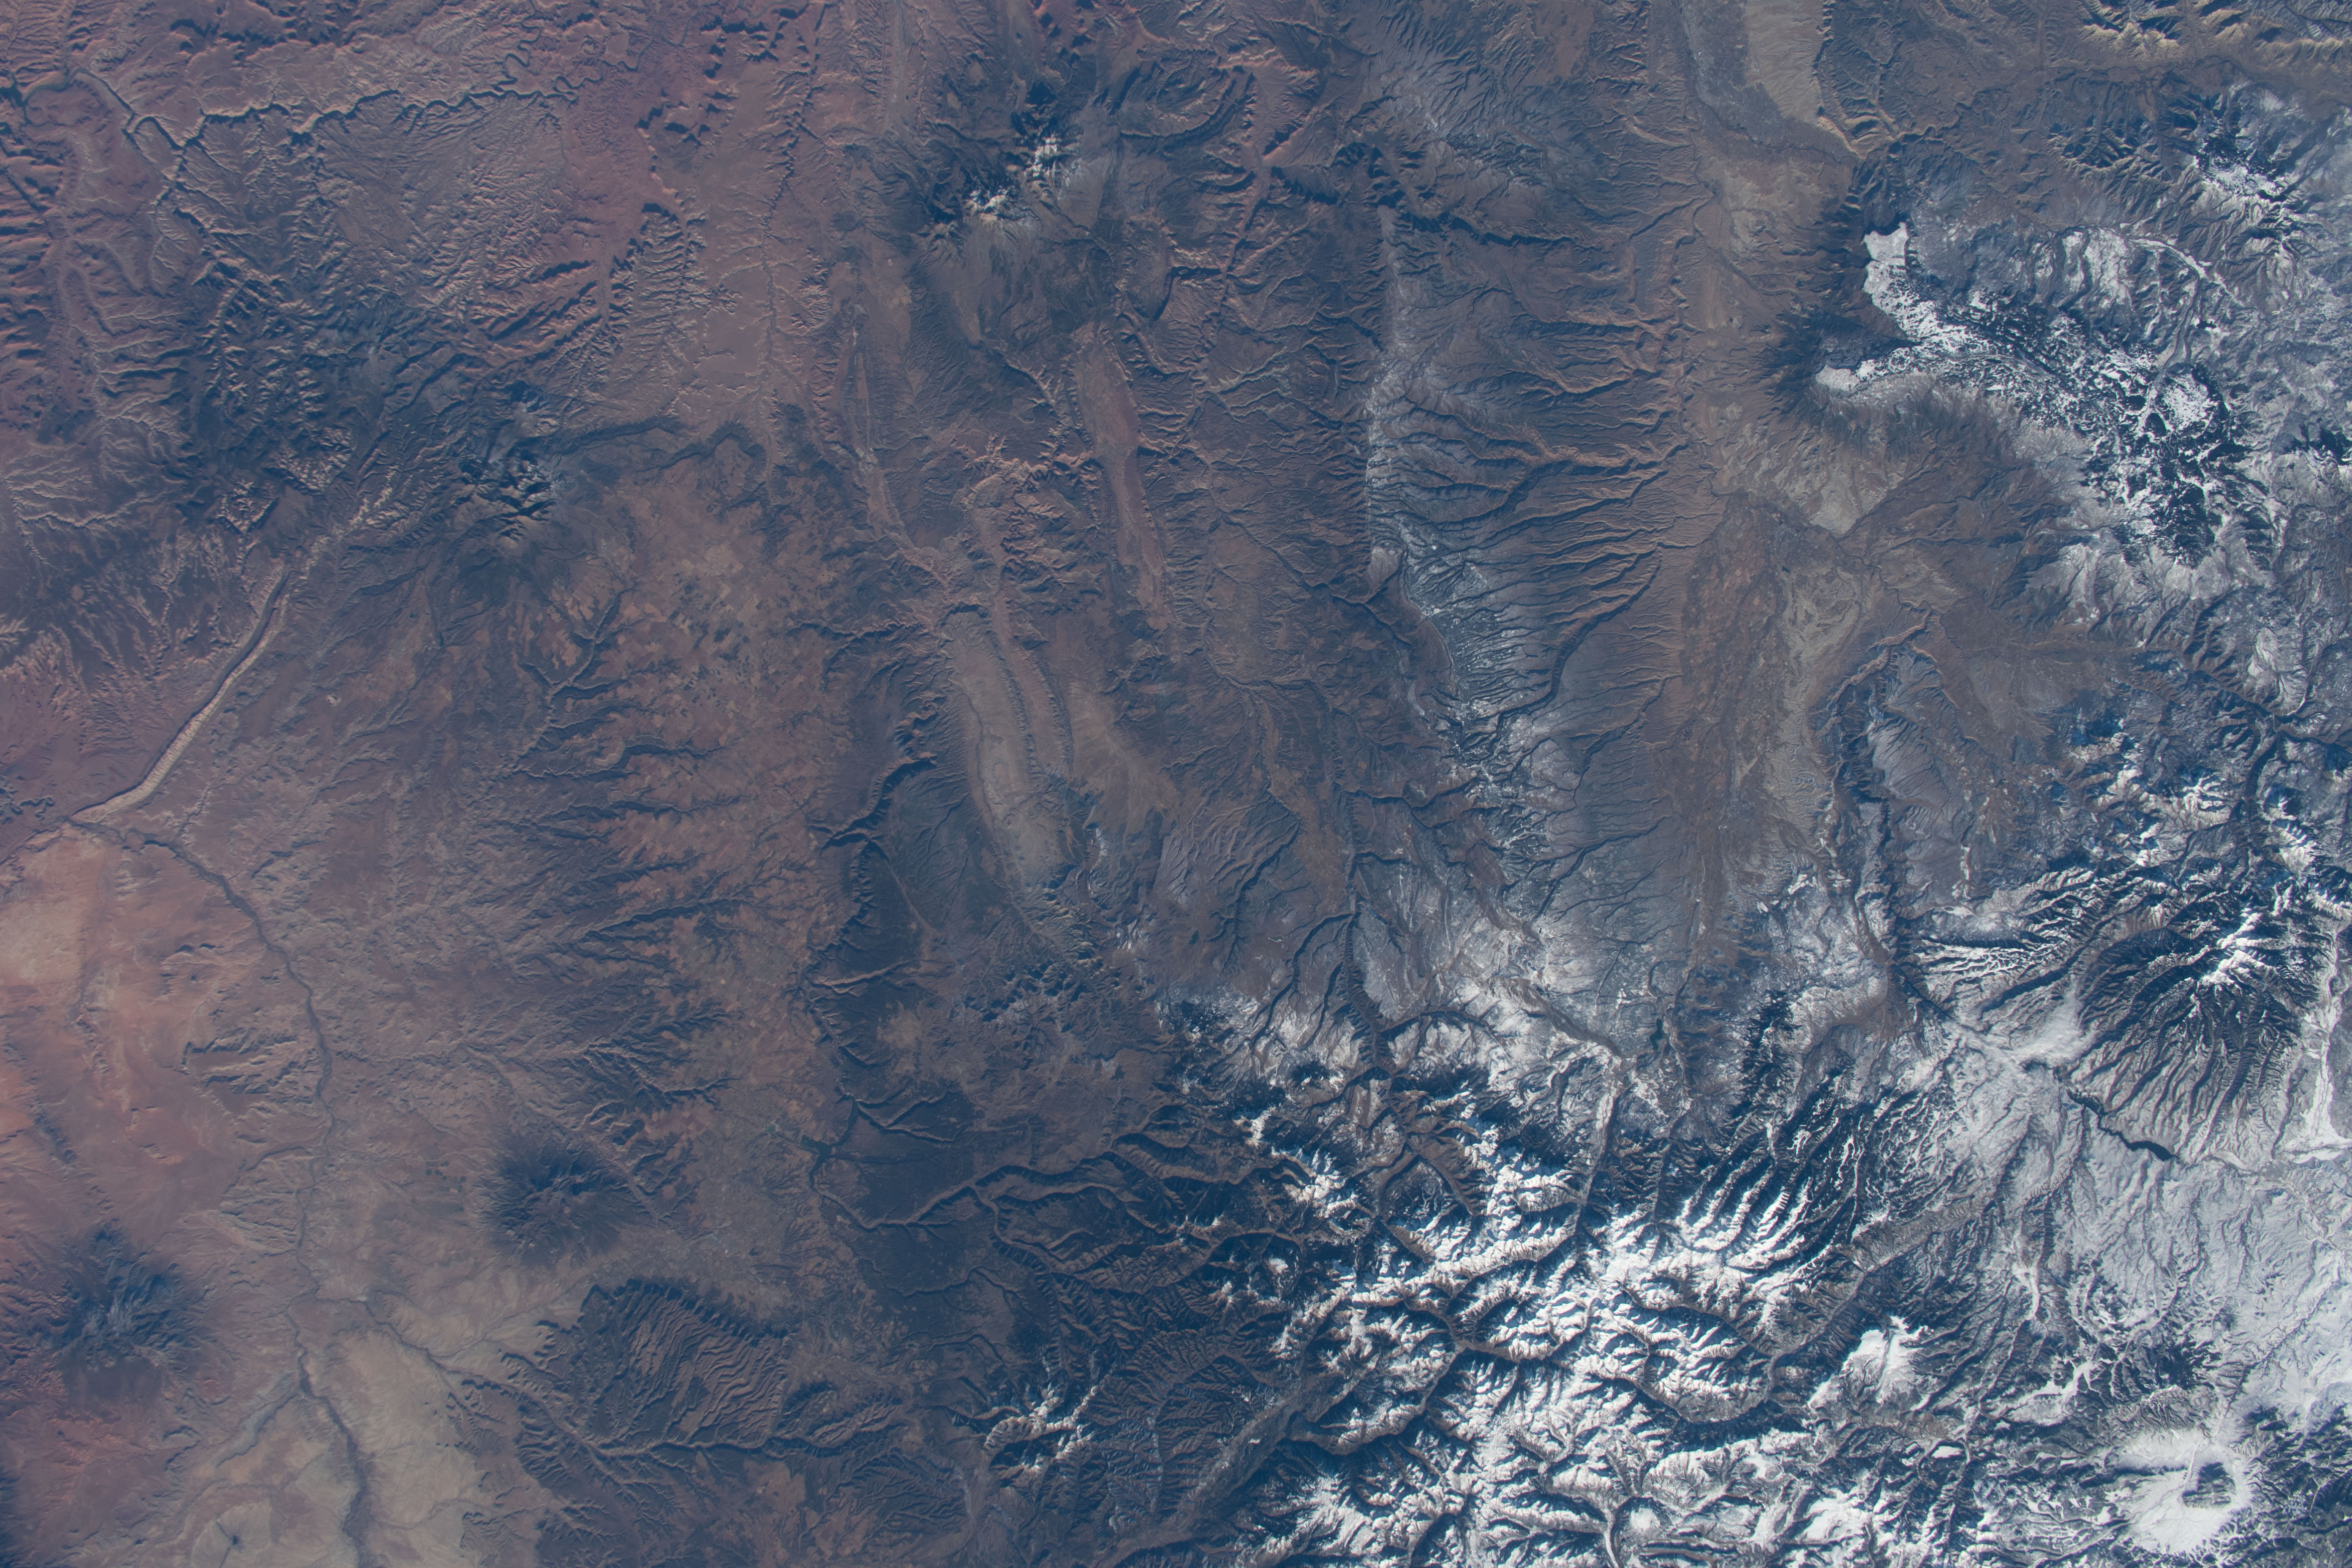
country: USA-COLORADO
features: UNCOMPAHGRE NATIONAL FOREST, DOMINGUES-ESCALANTE NATIONAL CONSERVATION AREA
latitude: 38.0
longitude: -108.5
